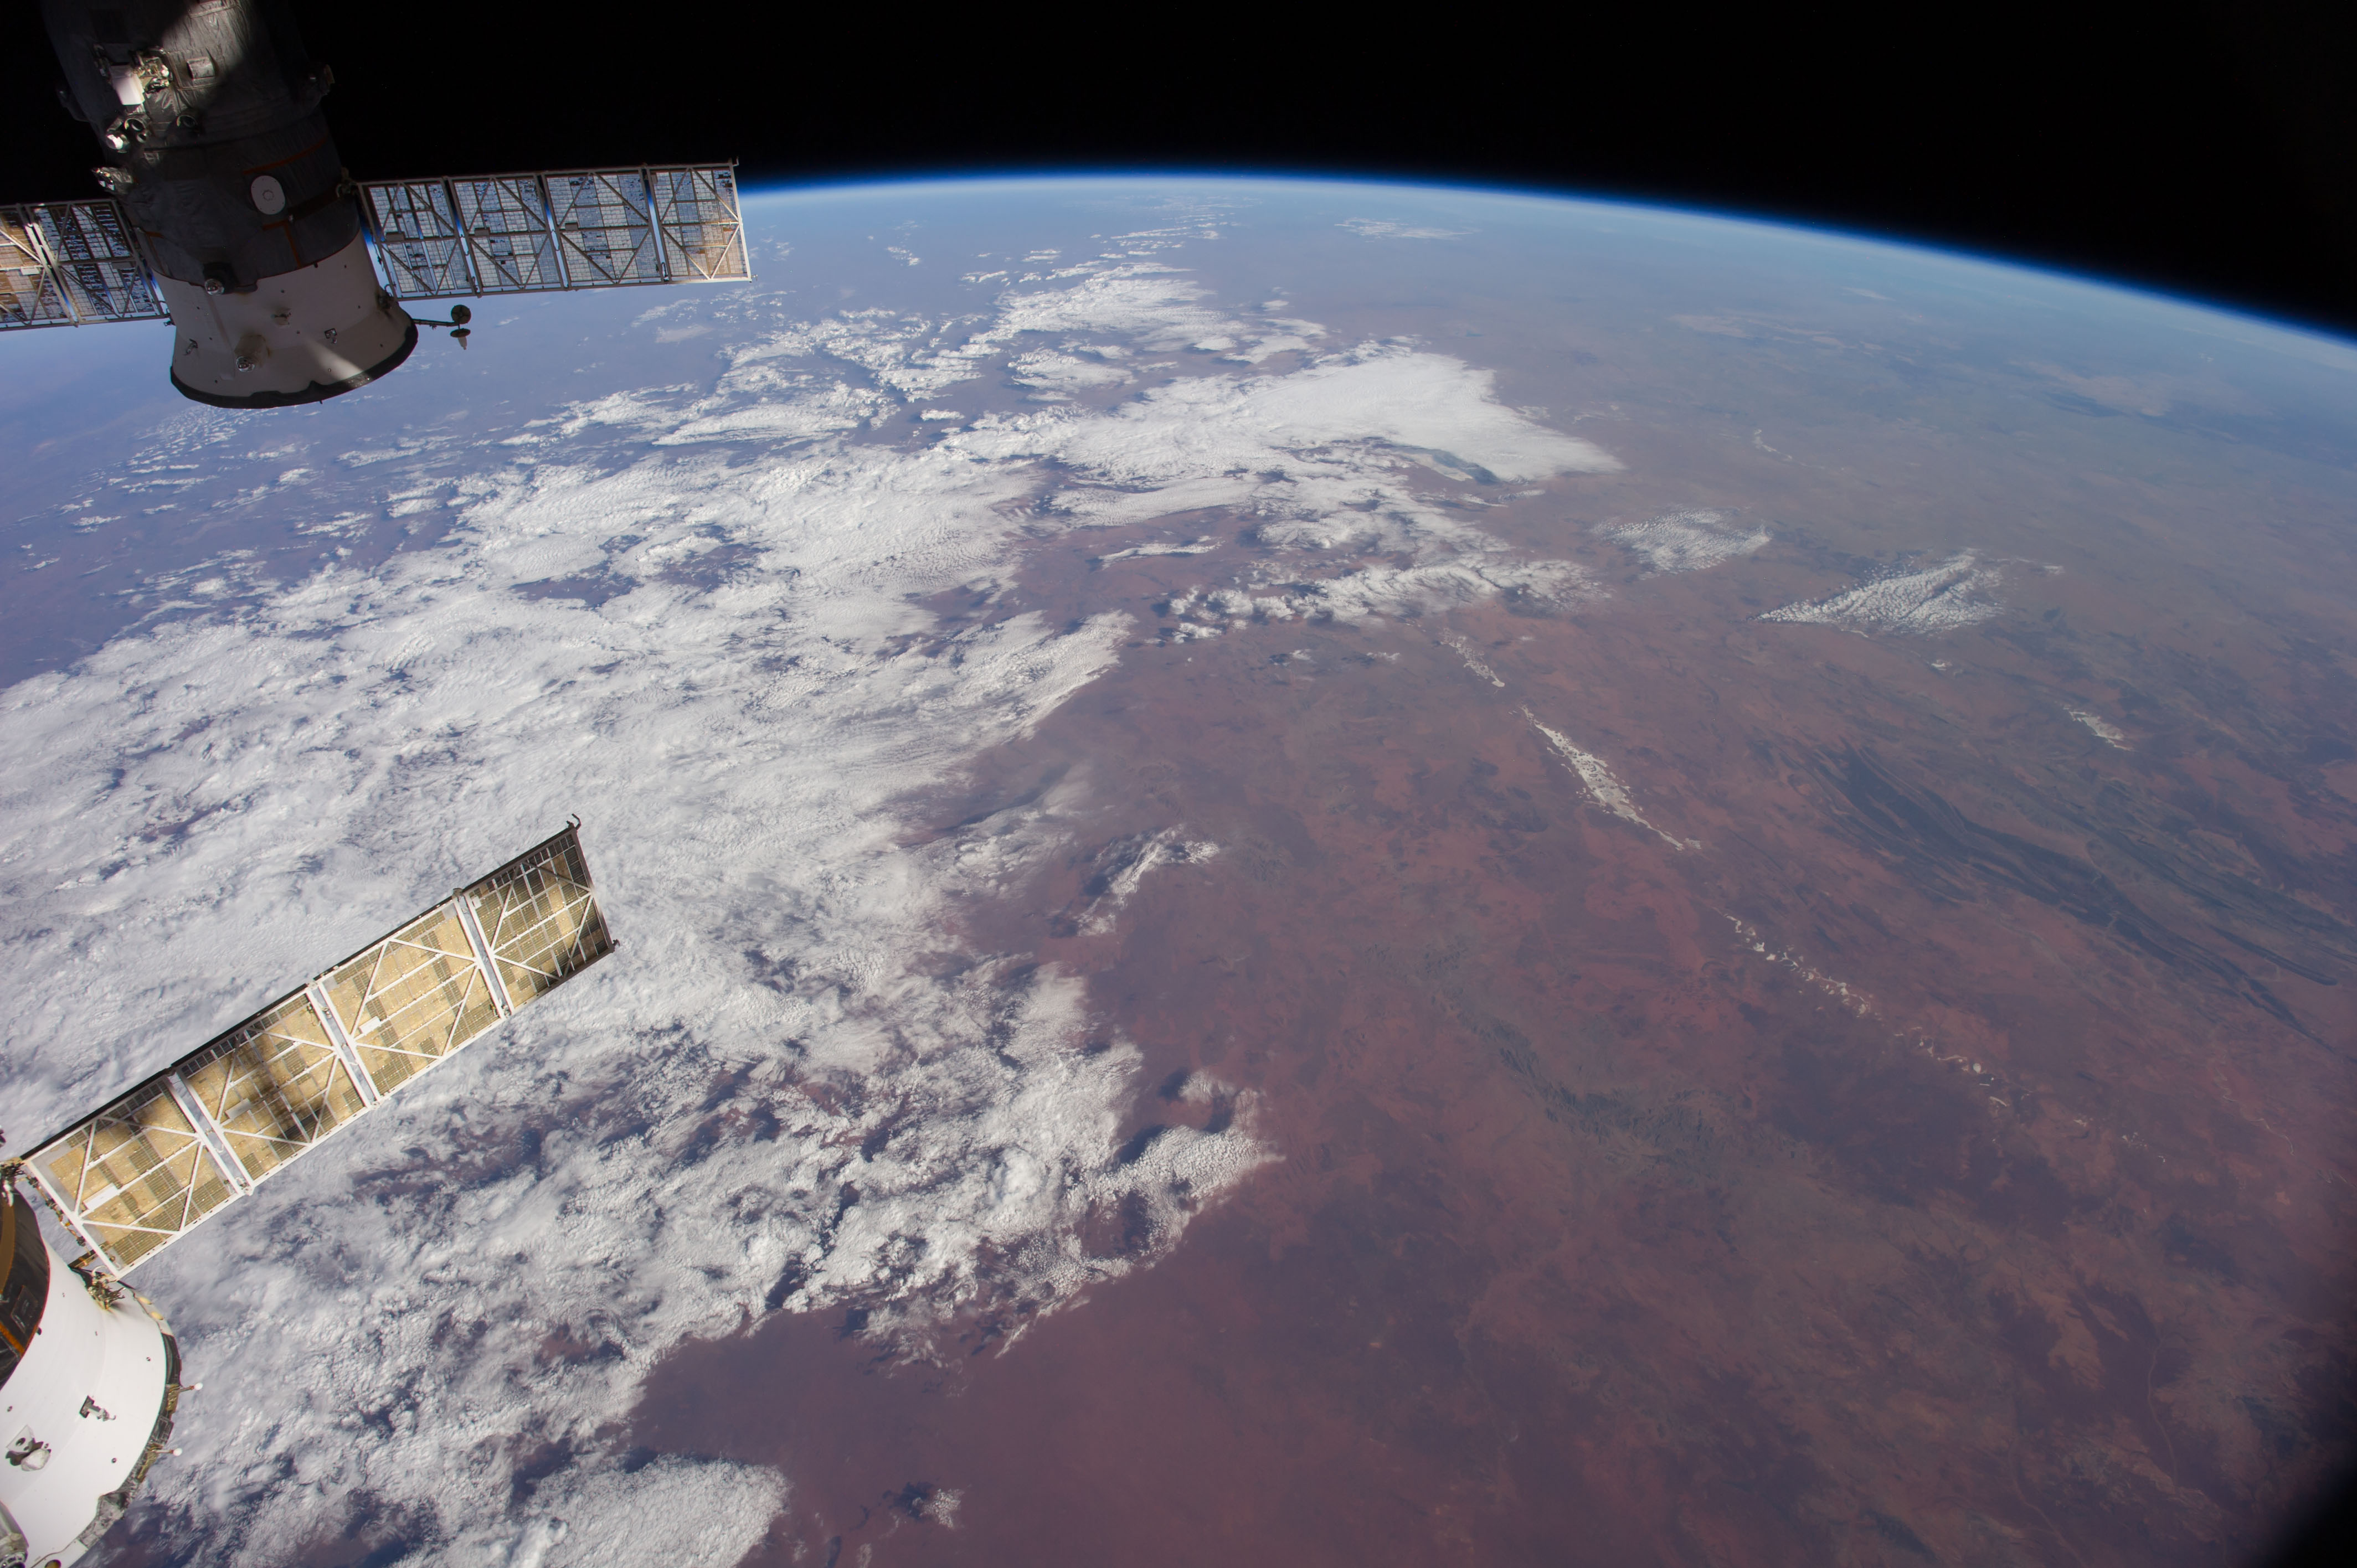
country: AUSTRALIA-SA
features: MACDONNELL RA., L. AMADEUS, GREAT VICTORIA DES., ATMOSPHERIC LIMB
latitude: -26.0
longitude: 129.5
